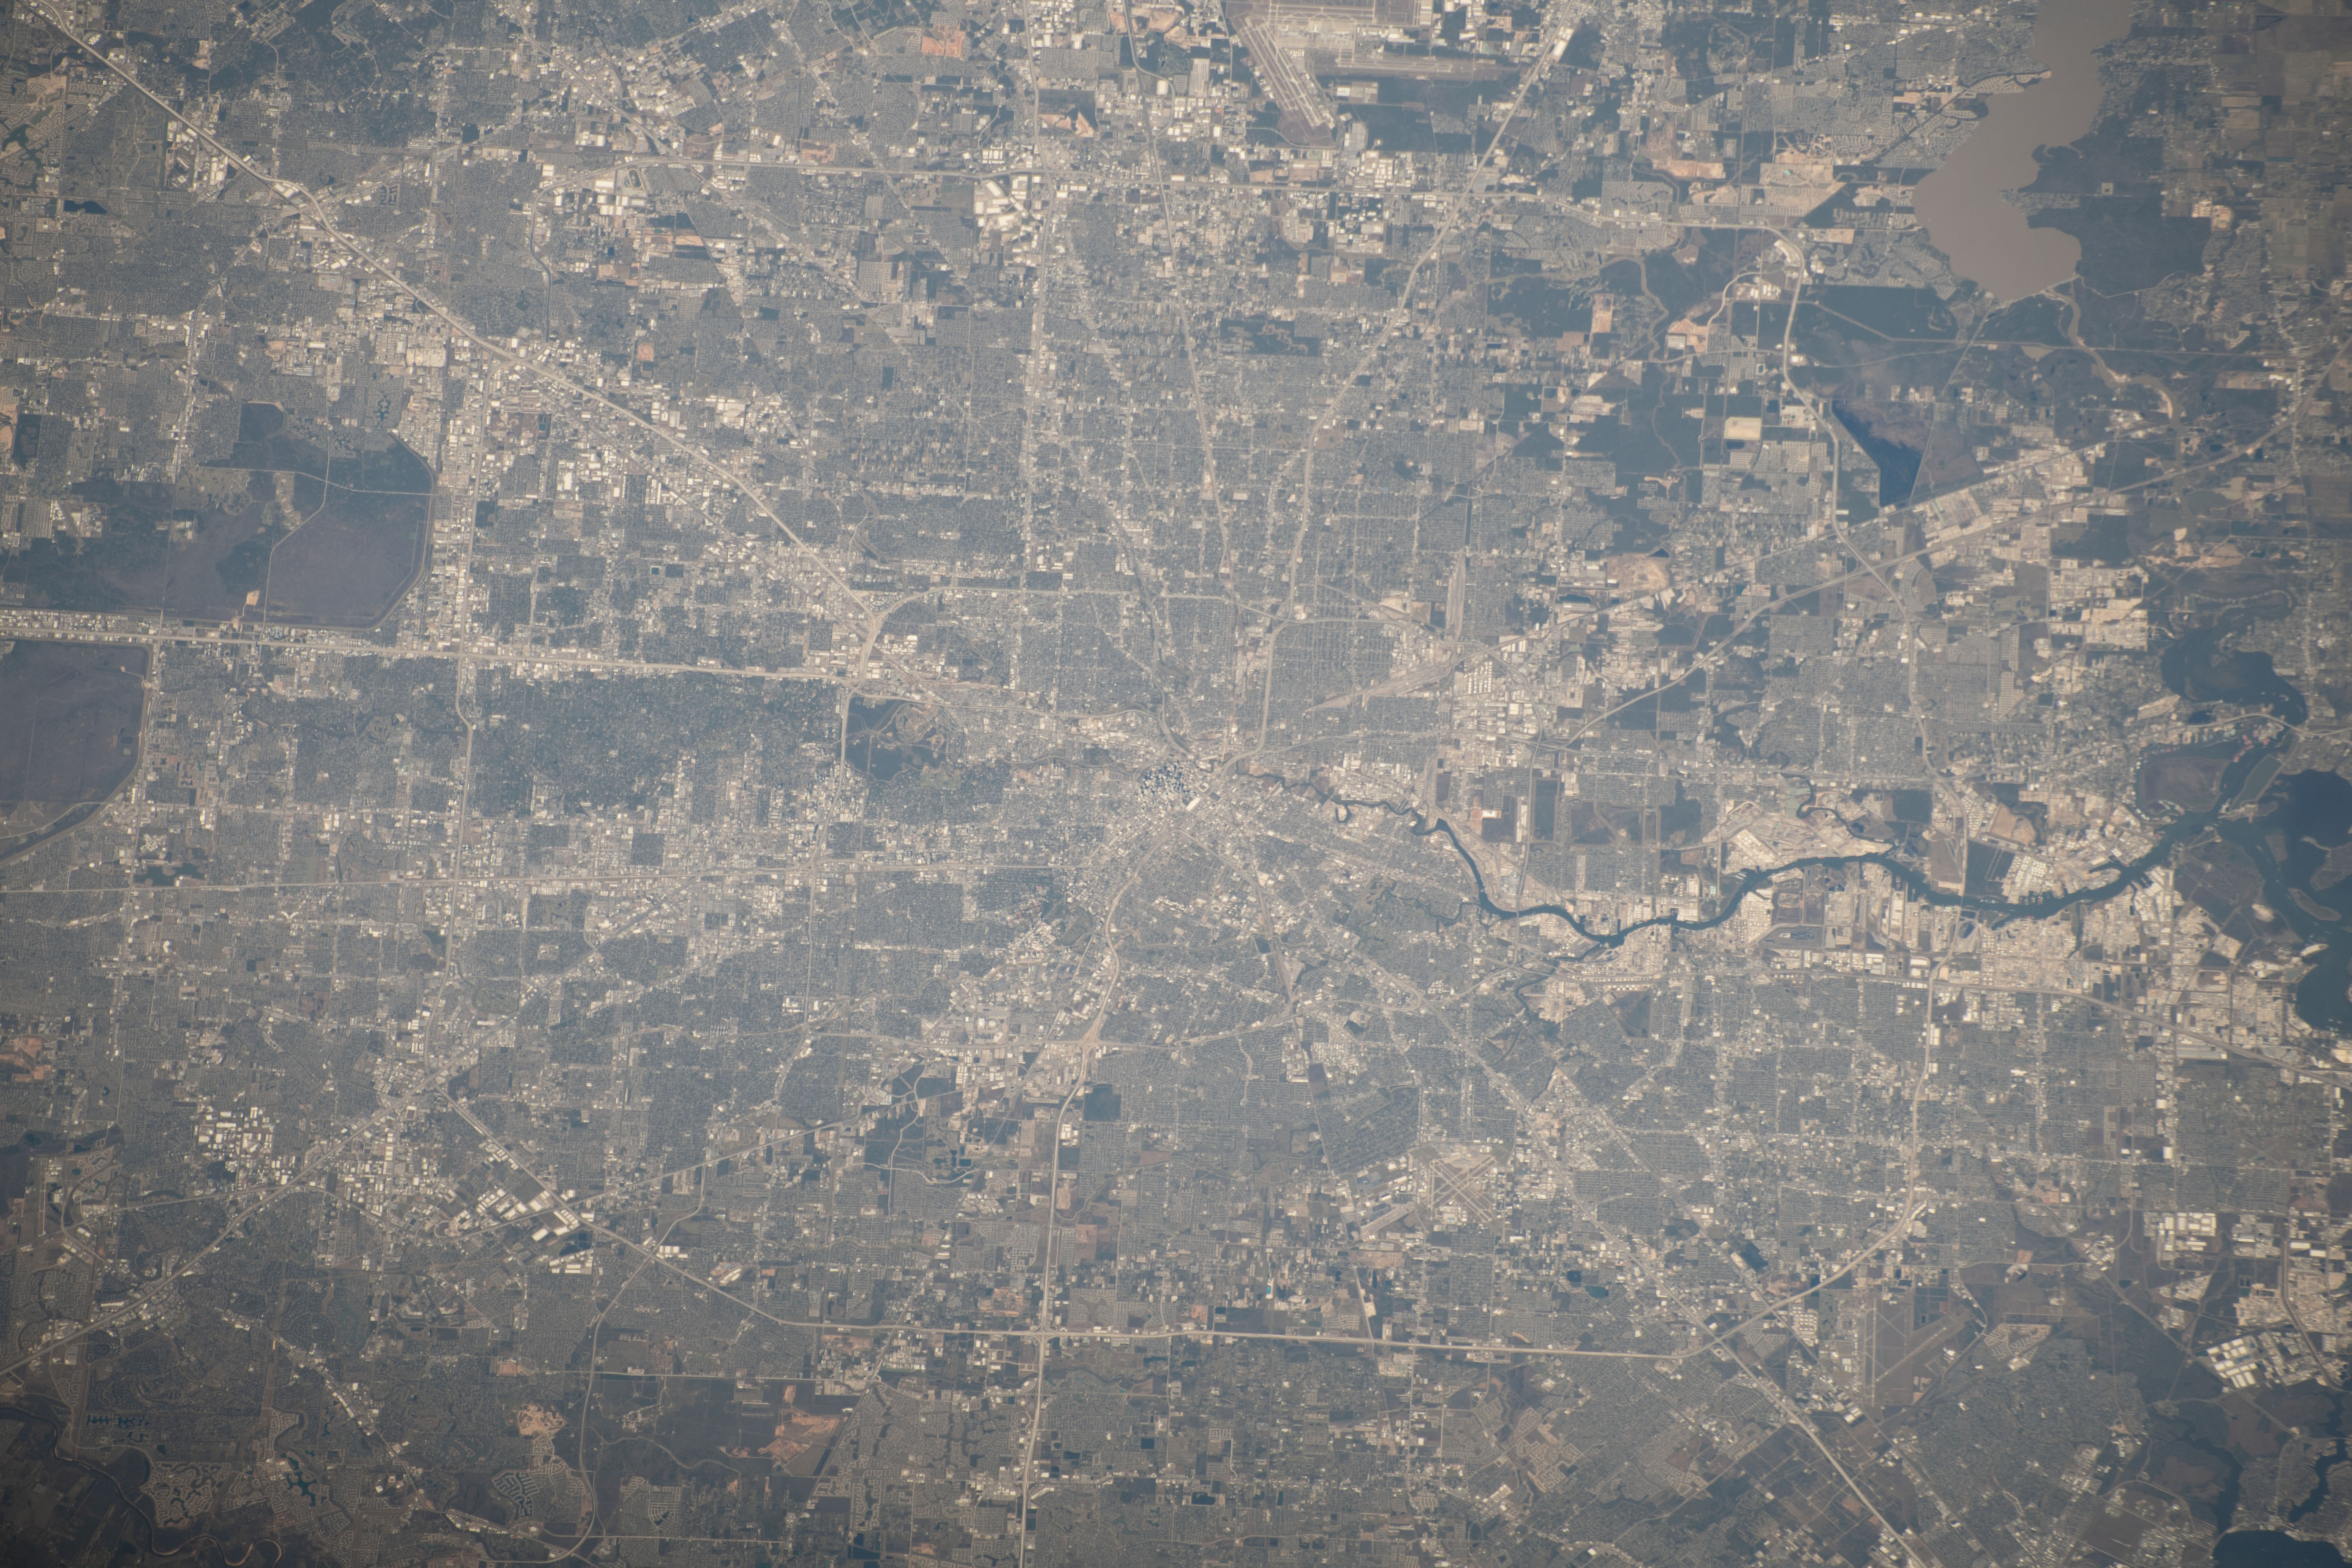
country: USA-TEXAS
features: HOUSTON
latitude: 29.8
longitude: -95.4
